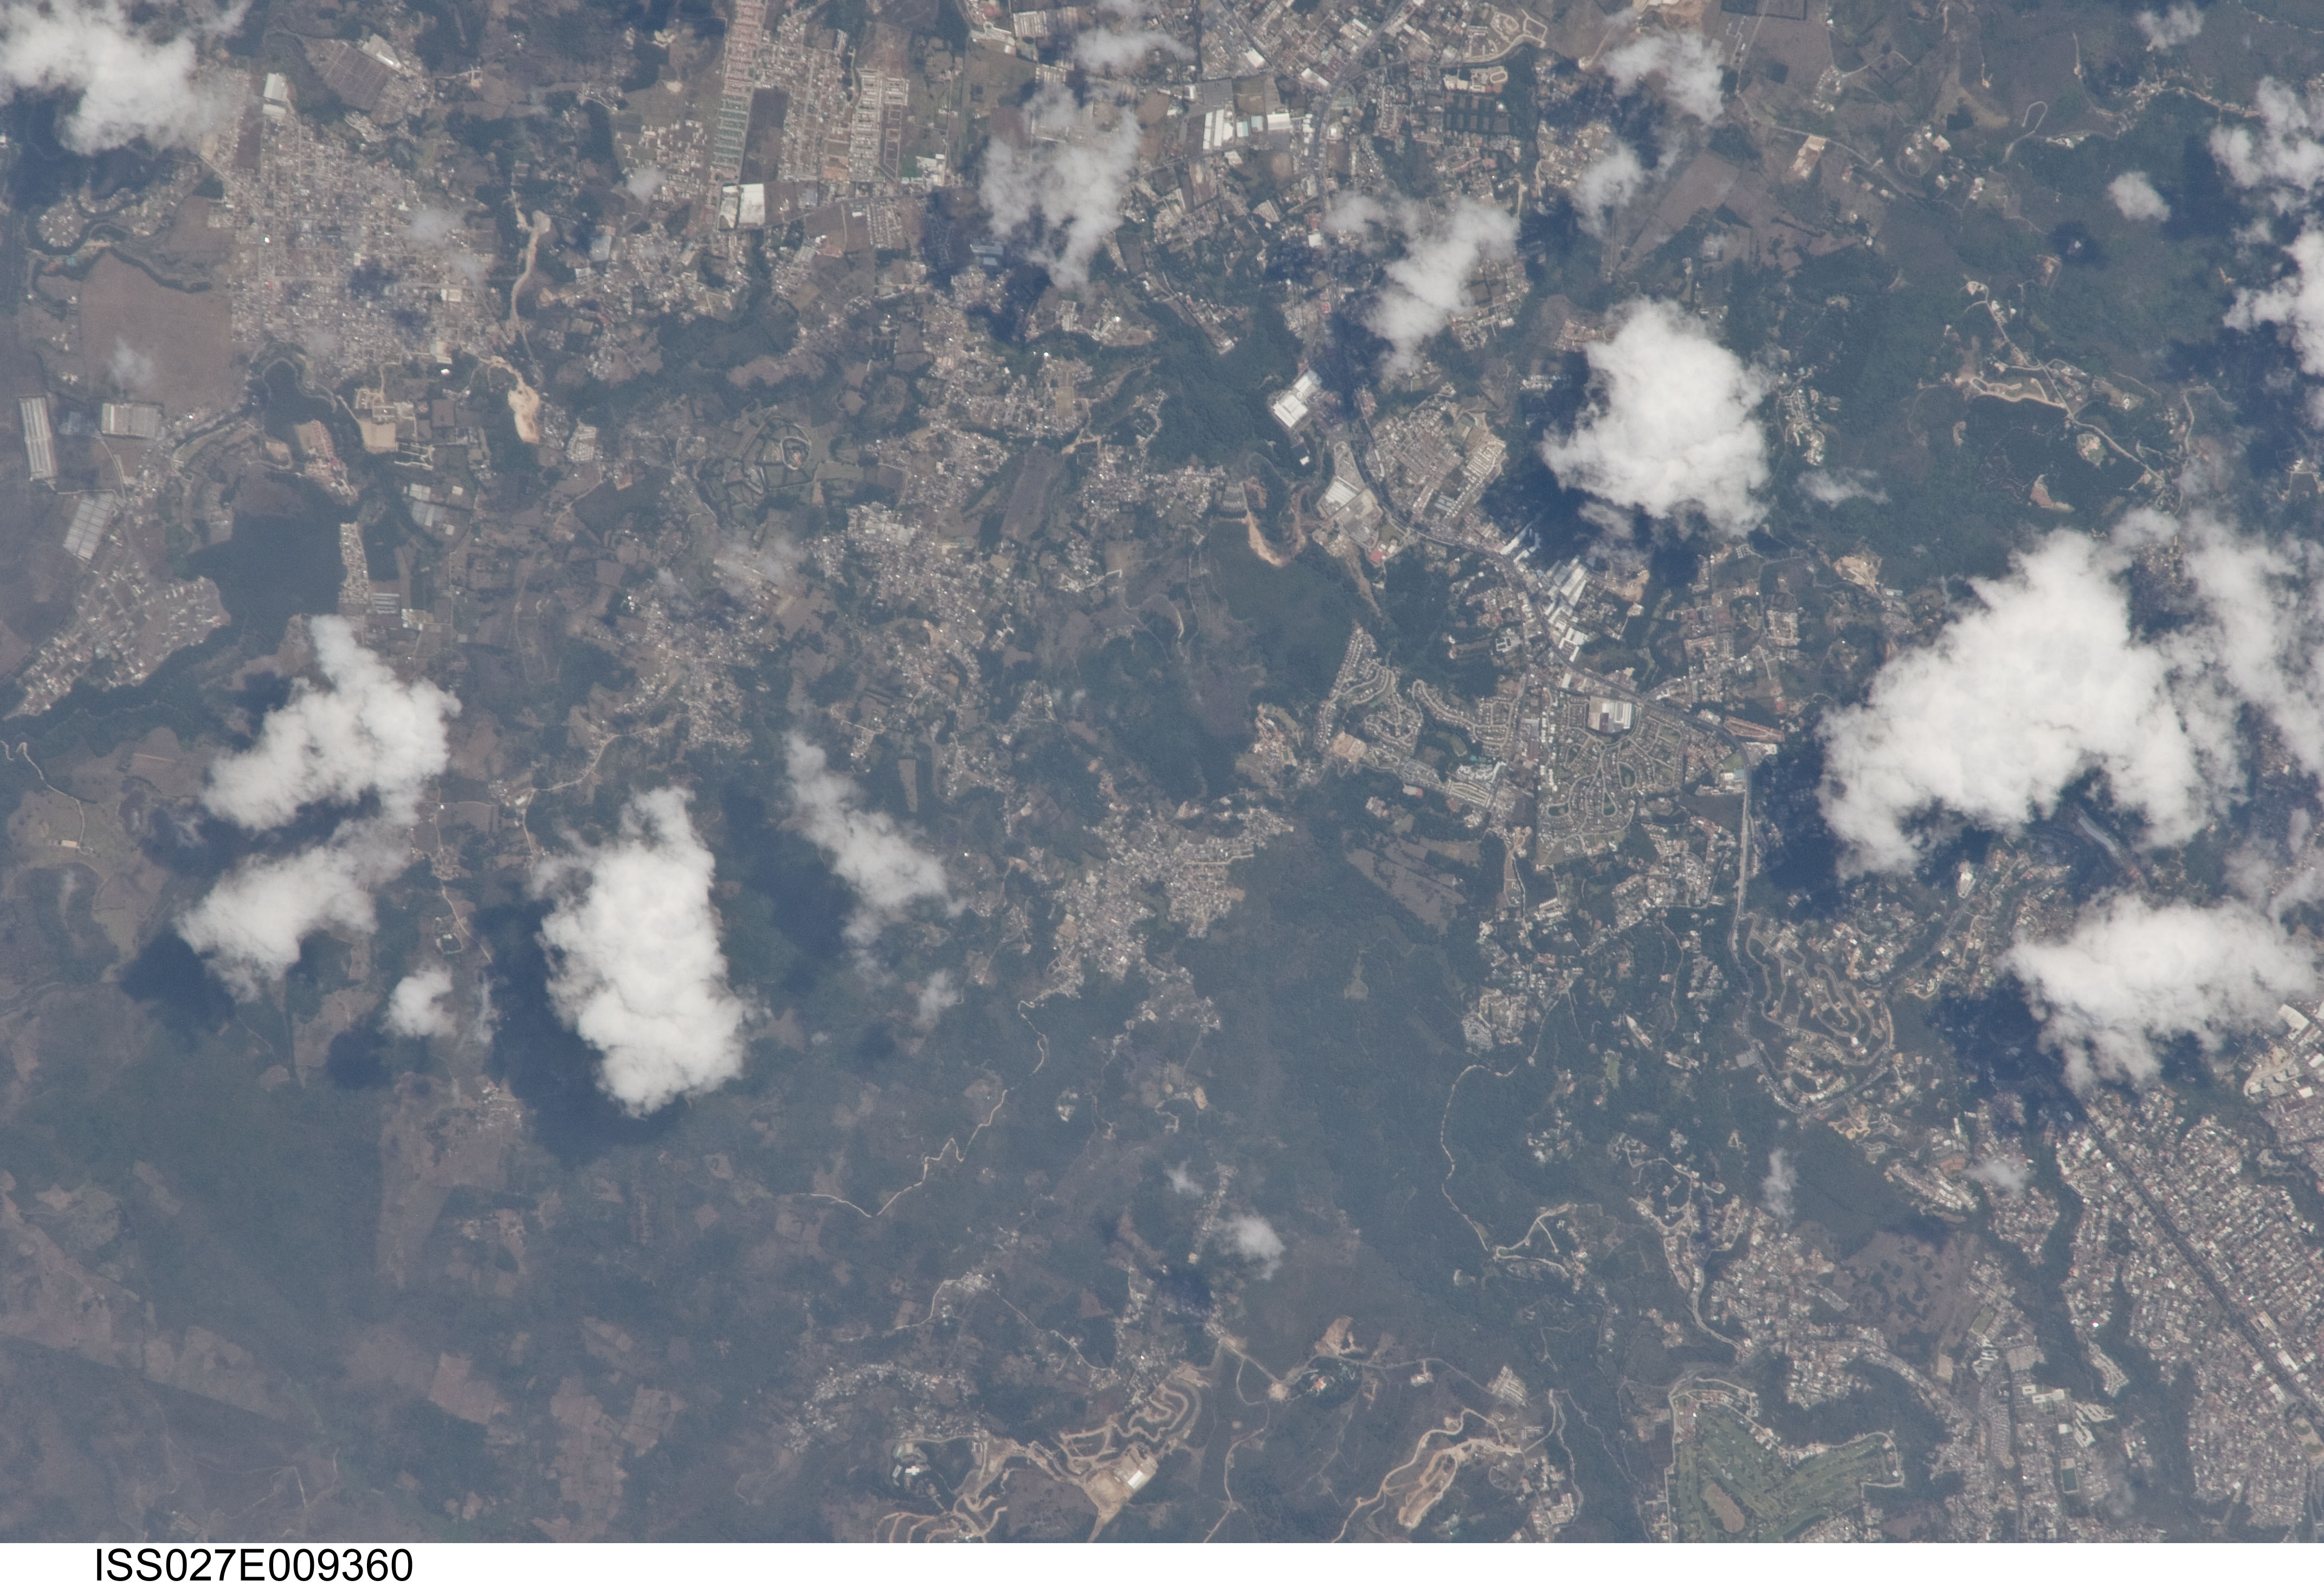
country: GUATEMALA
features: SOUTHEASTERN GUATAMALA CITY
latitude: 14.6
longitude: -90.5
